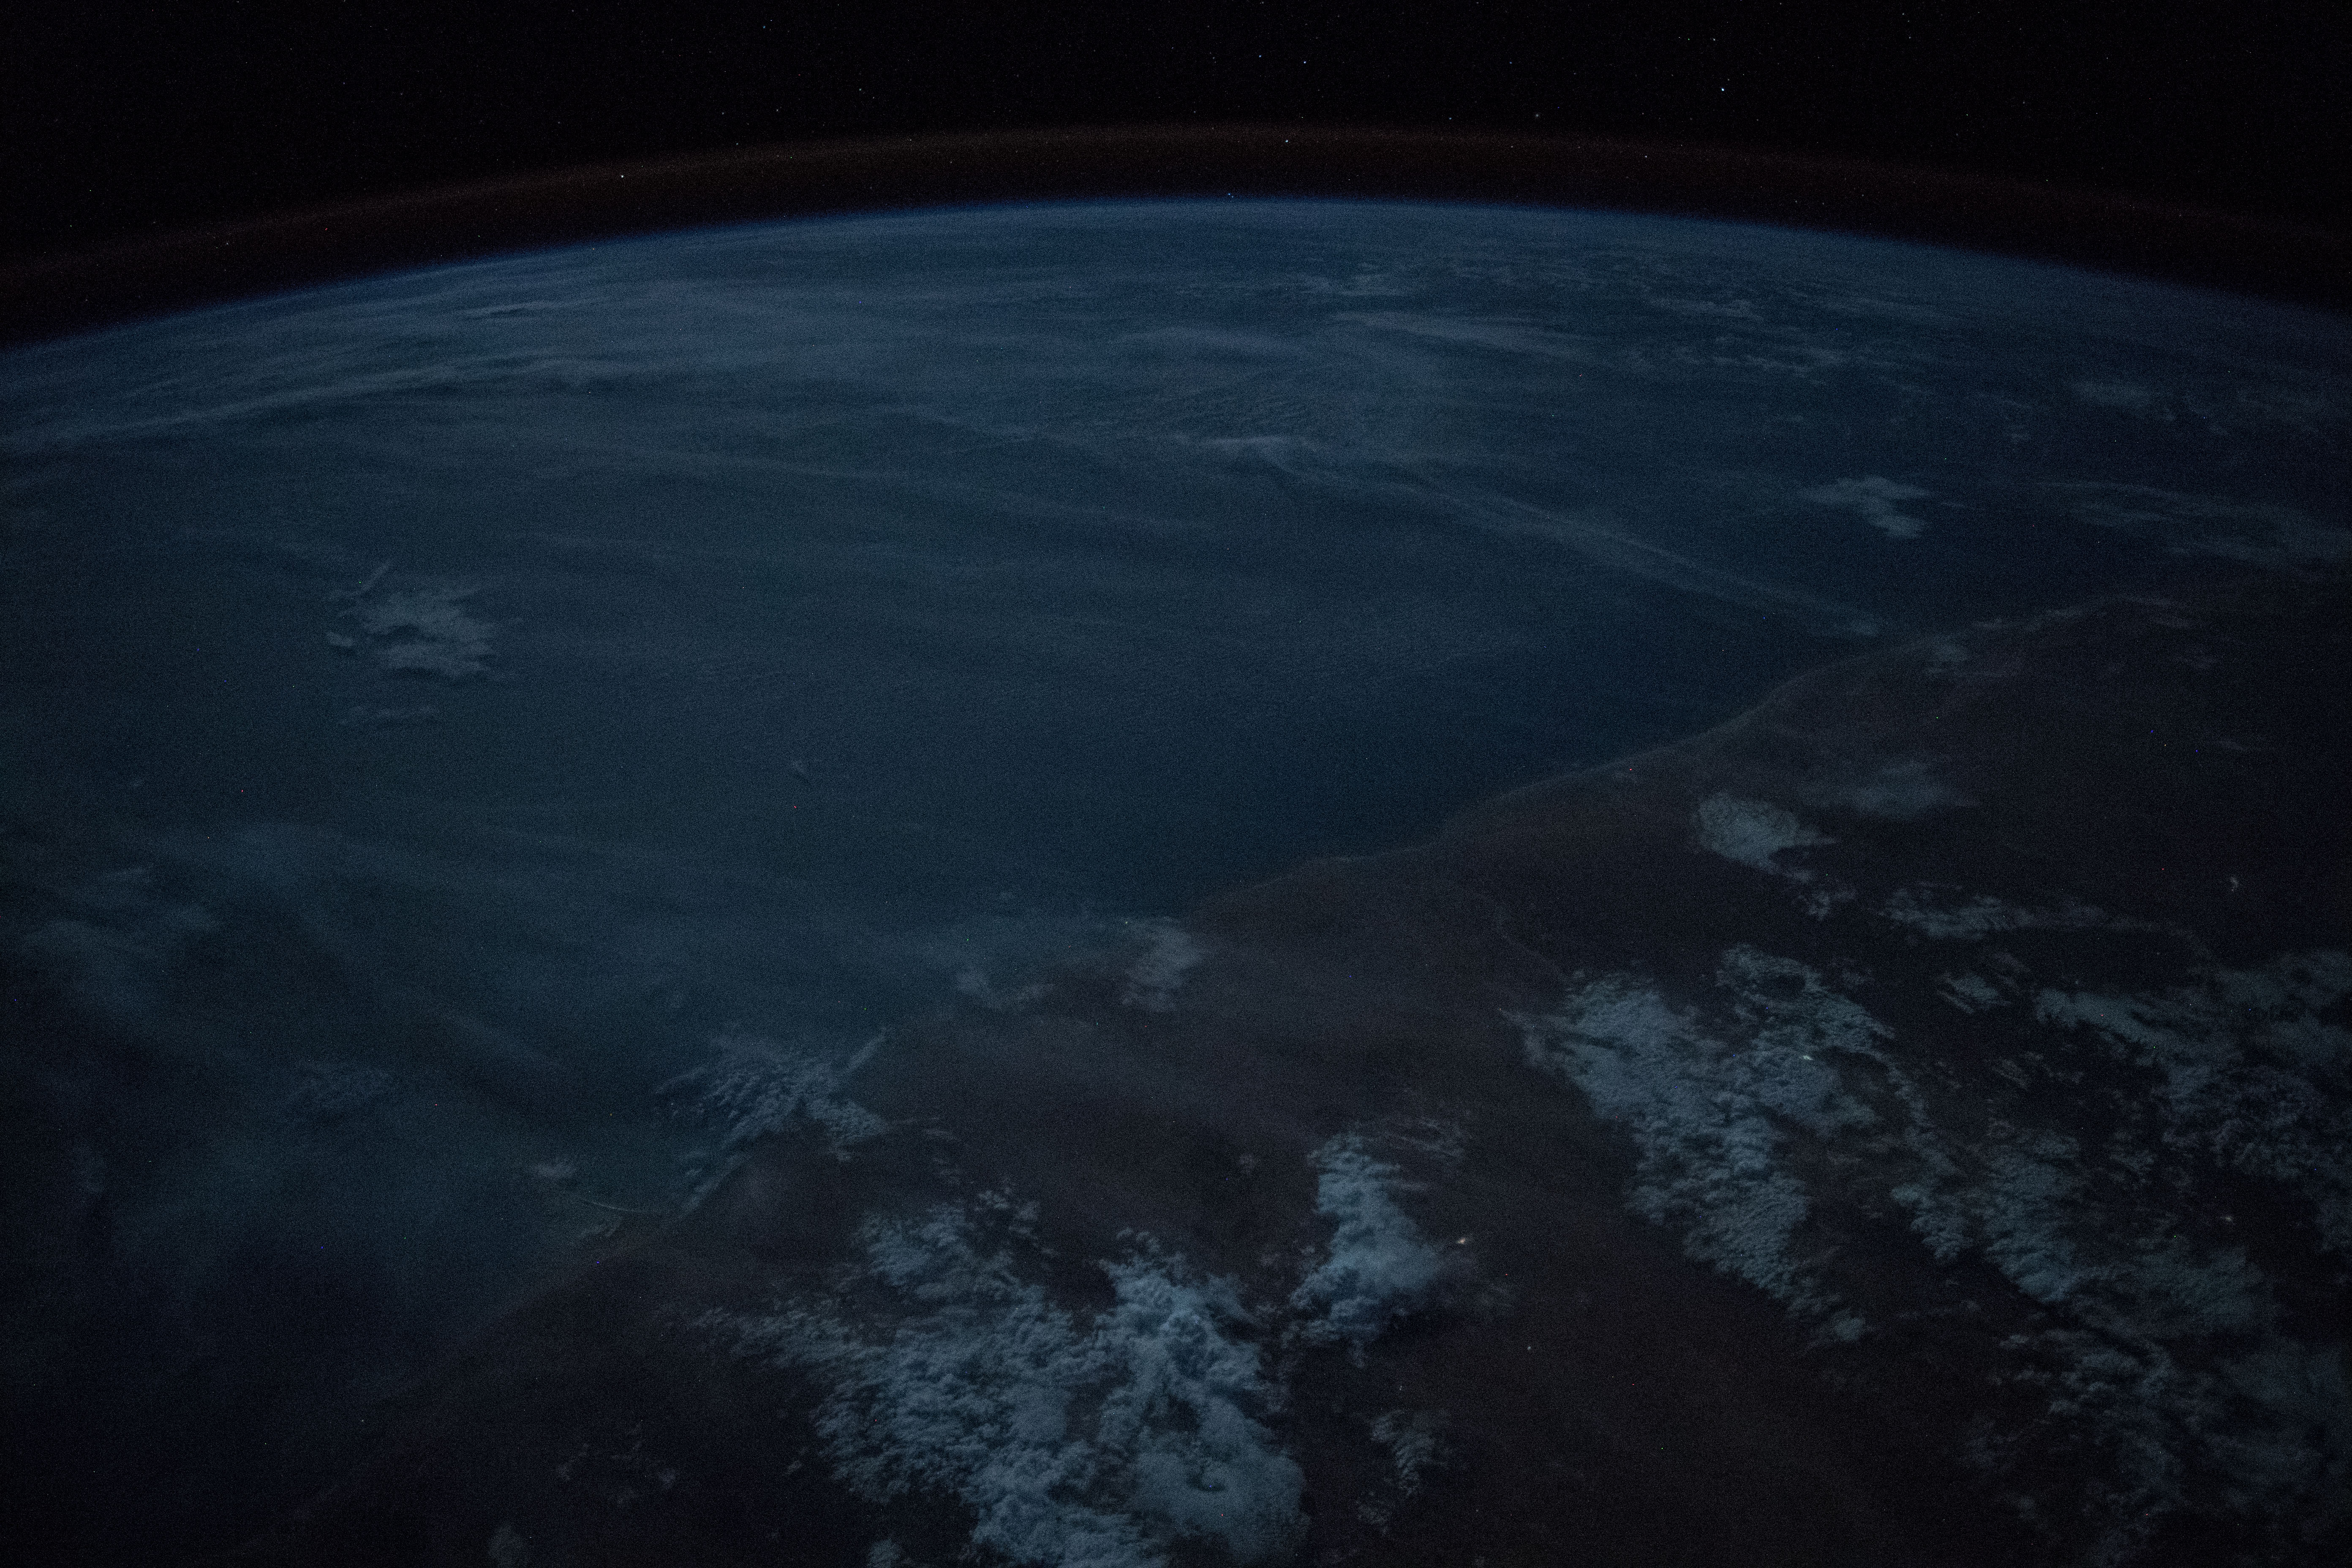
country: SOMALIA
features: EYL CITY, EYL PARK, BANDAR BEYLA TOWN, HAFUN TOWN, NIGHT, EARTH LIMB
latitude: 7.2
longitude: 50.2
